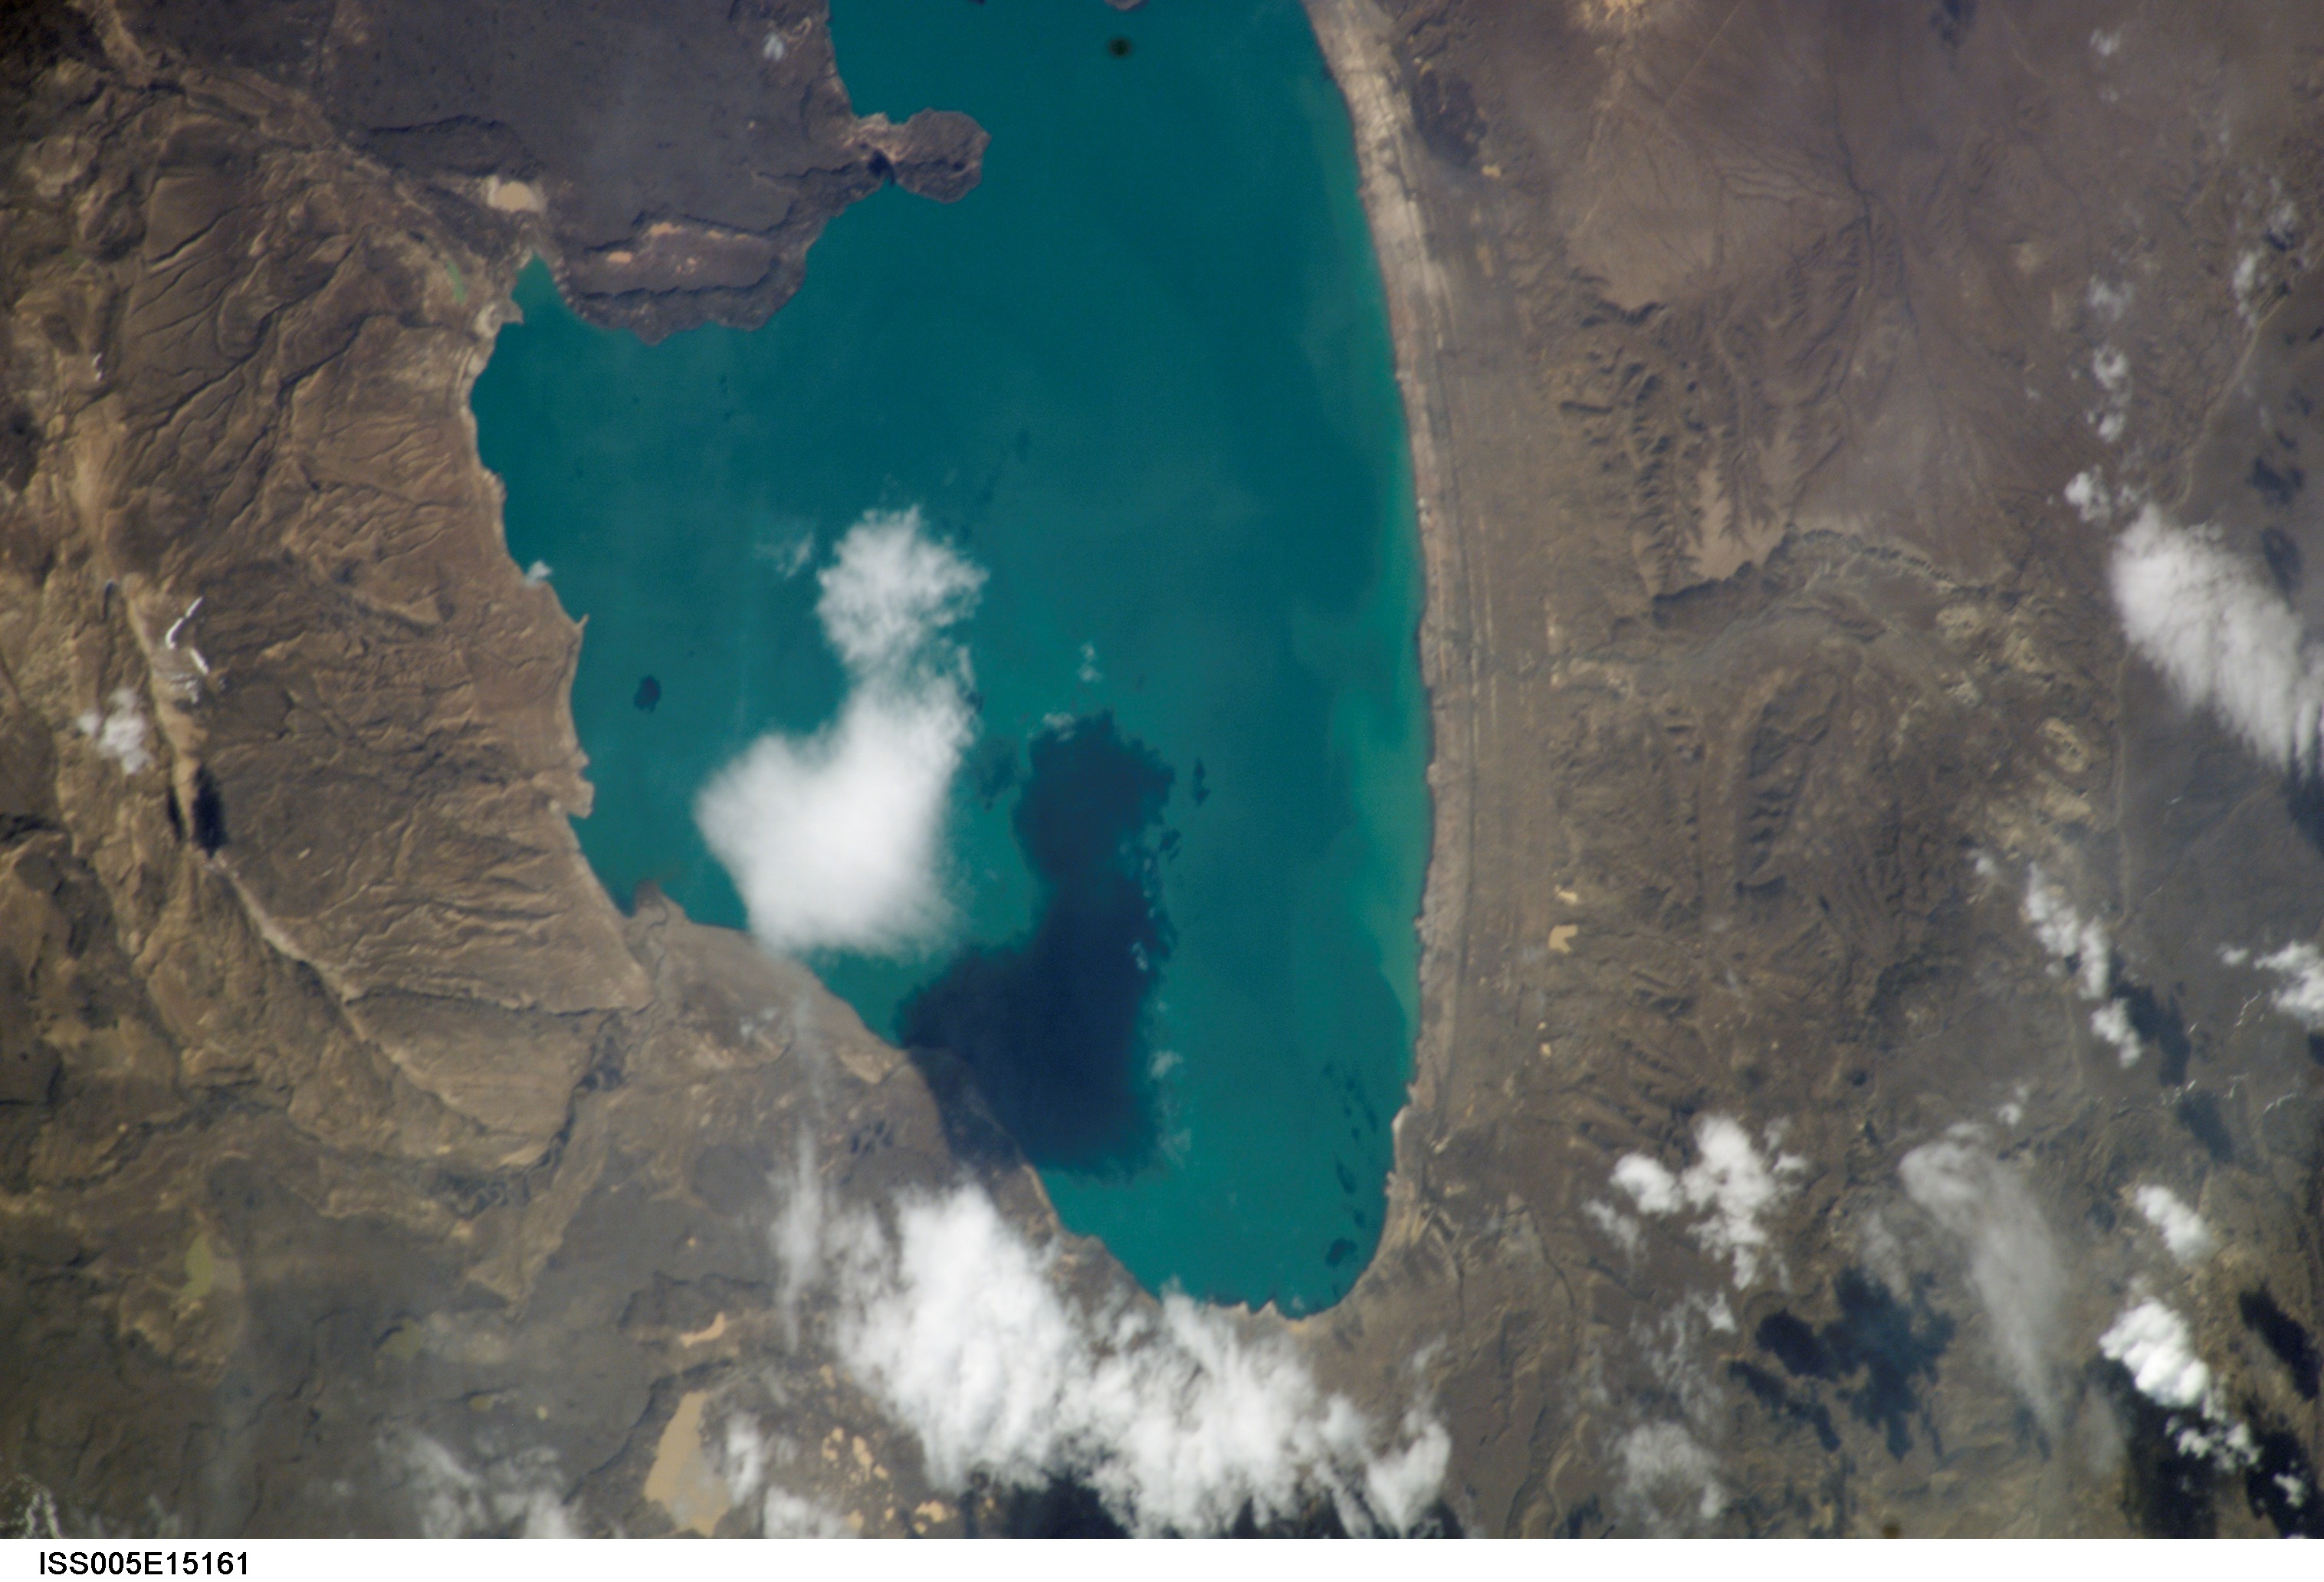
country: ARGENTINA
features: LAGO CARDIEL
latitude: -49.0
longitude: -71.0
